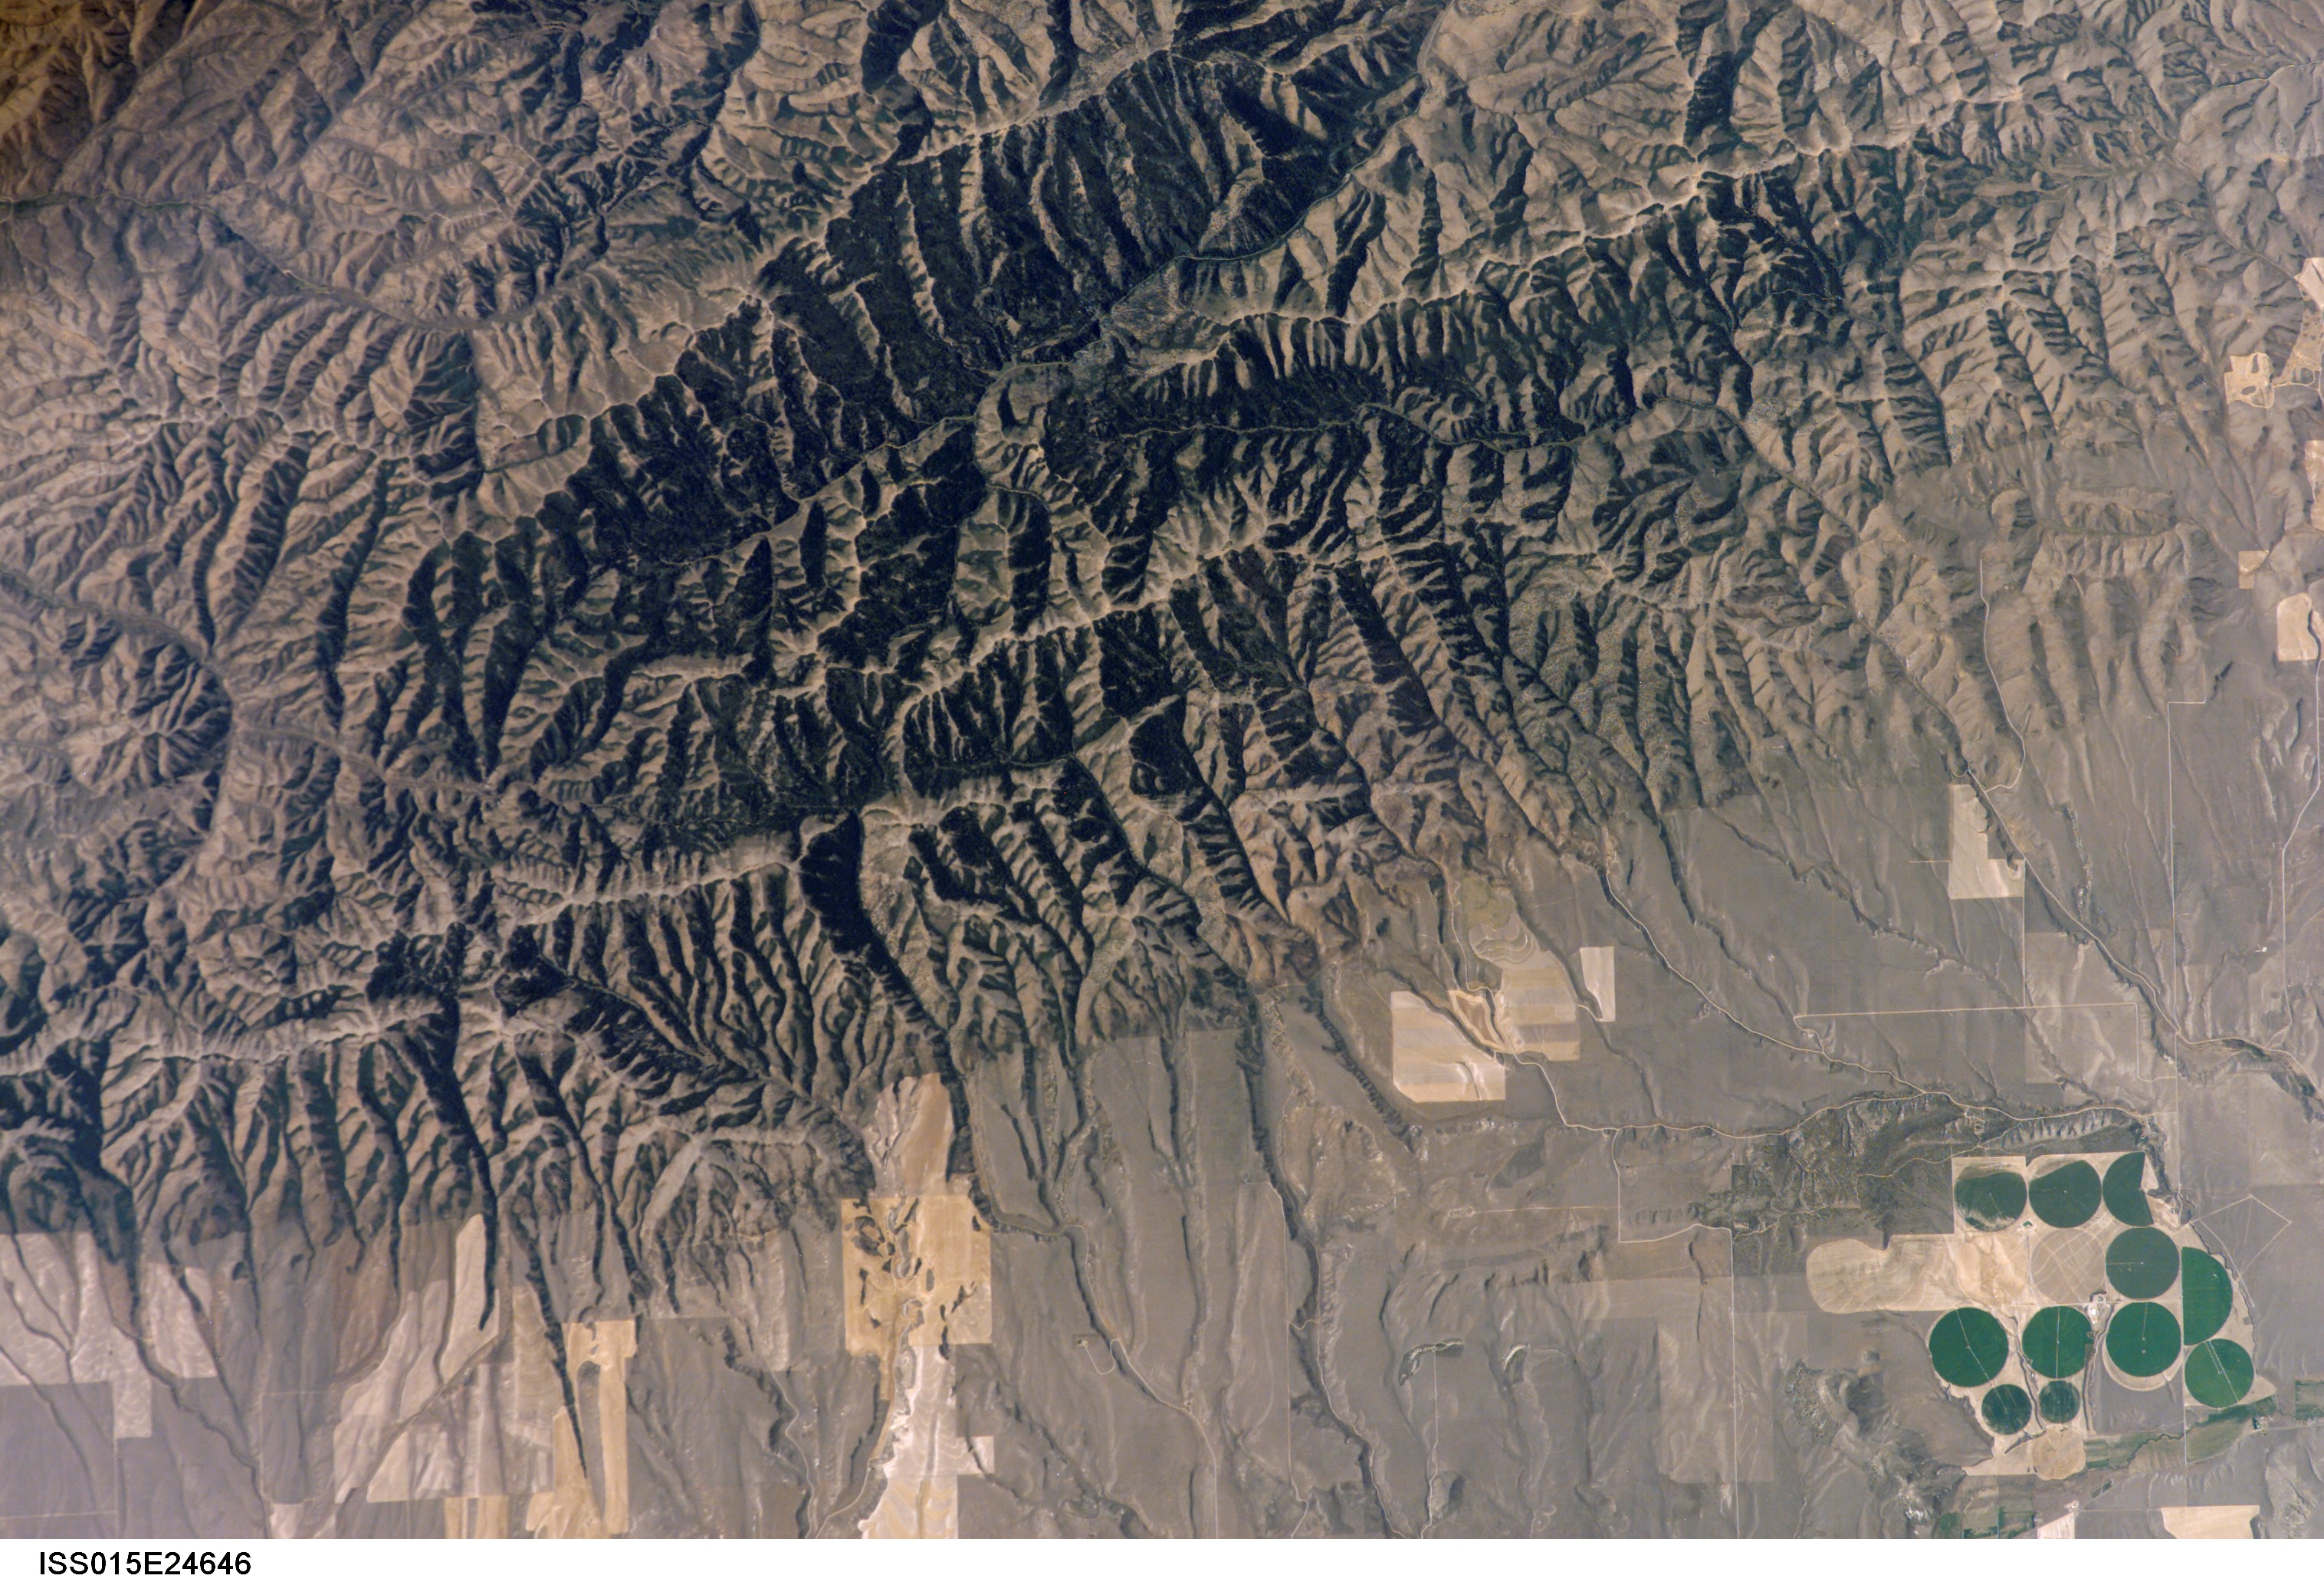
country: USA-IDAHO
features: SUBLETT RA., FOR., AGR., V.
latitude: 42.4
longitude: -112.9
